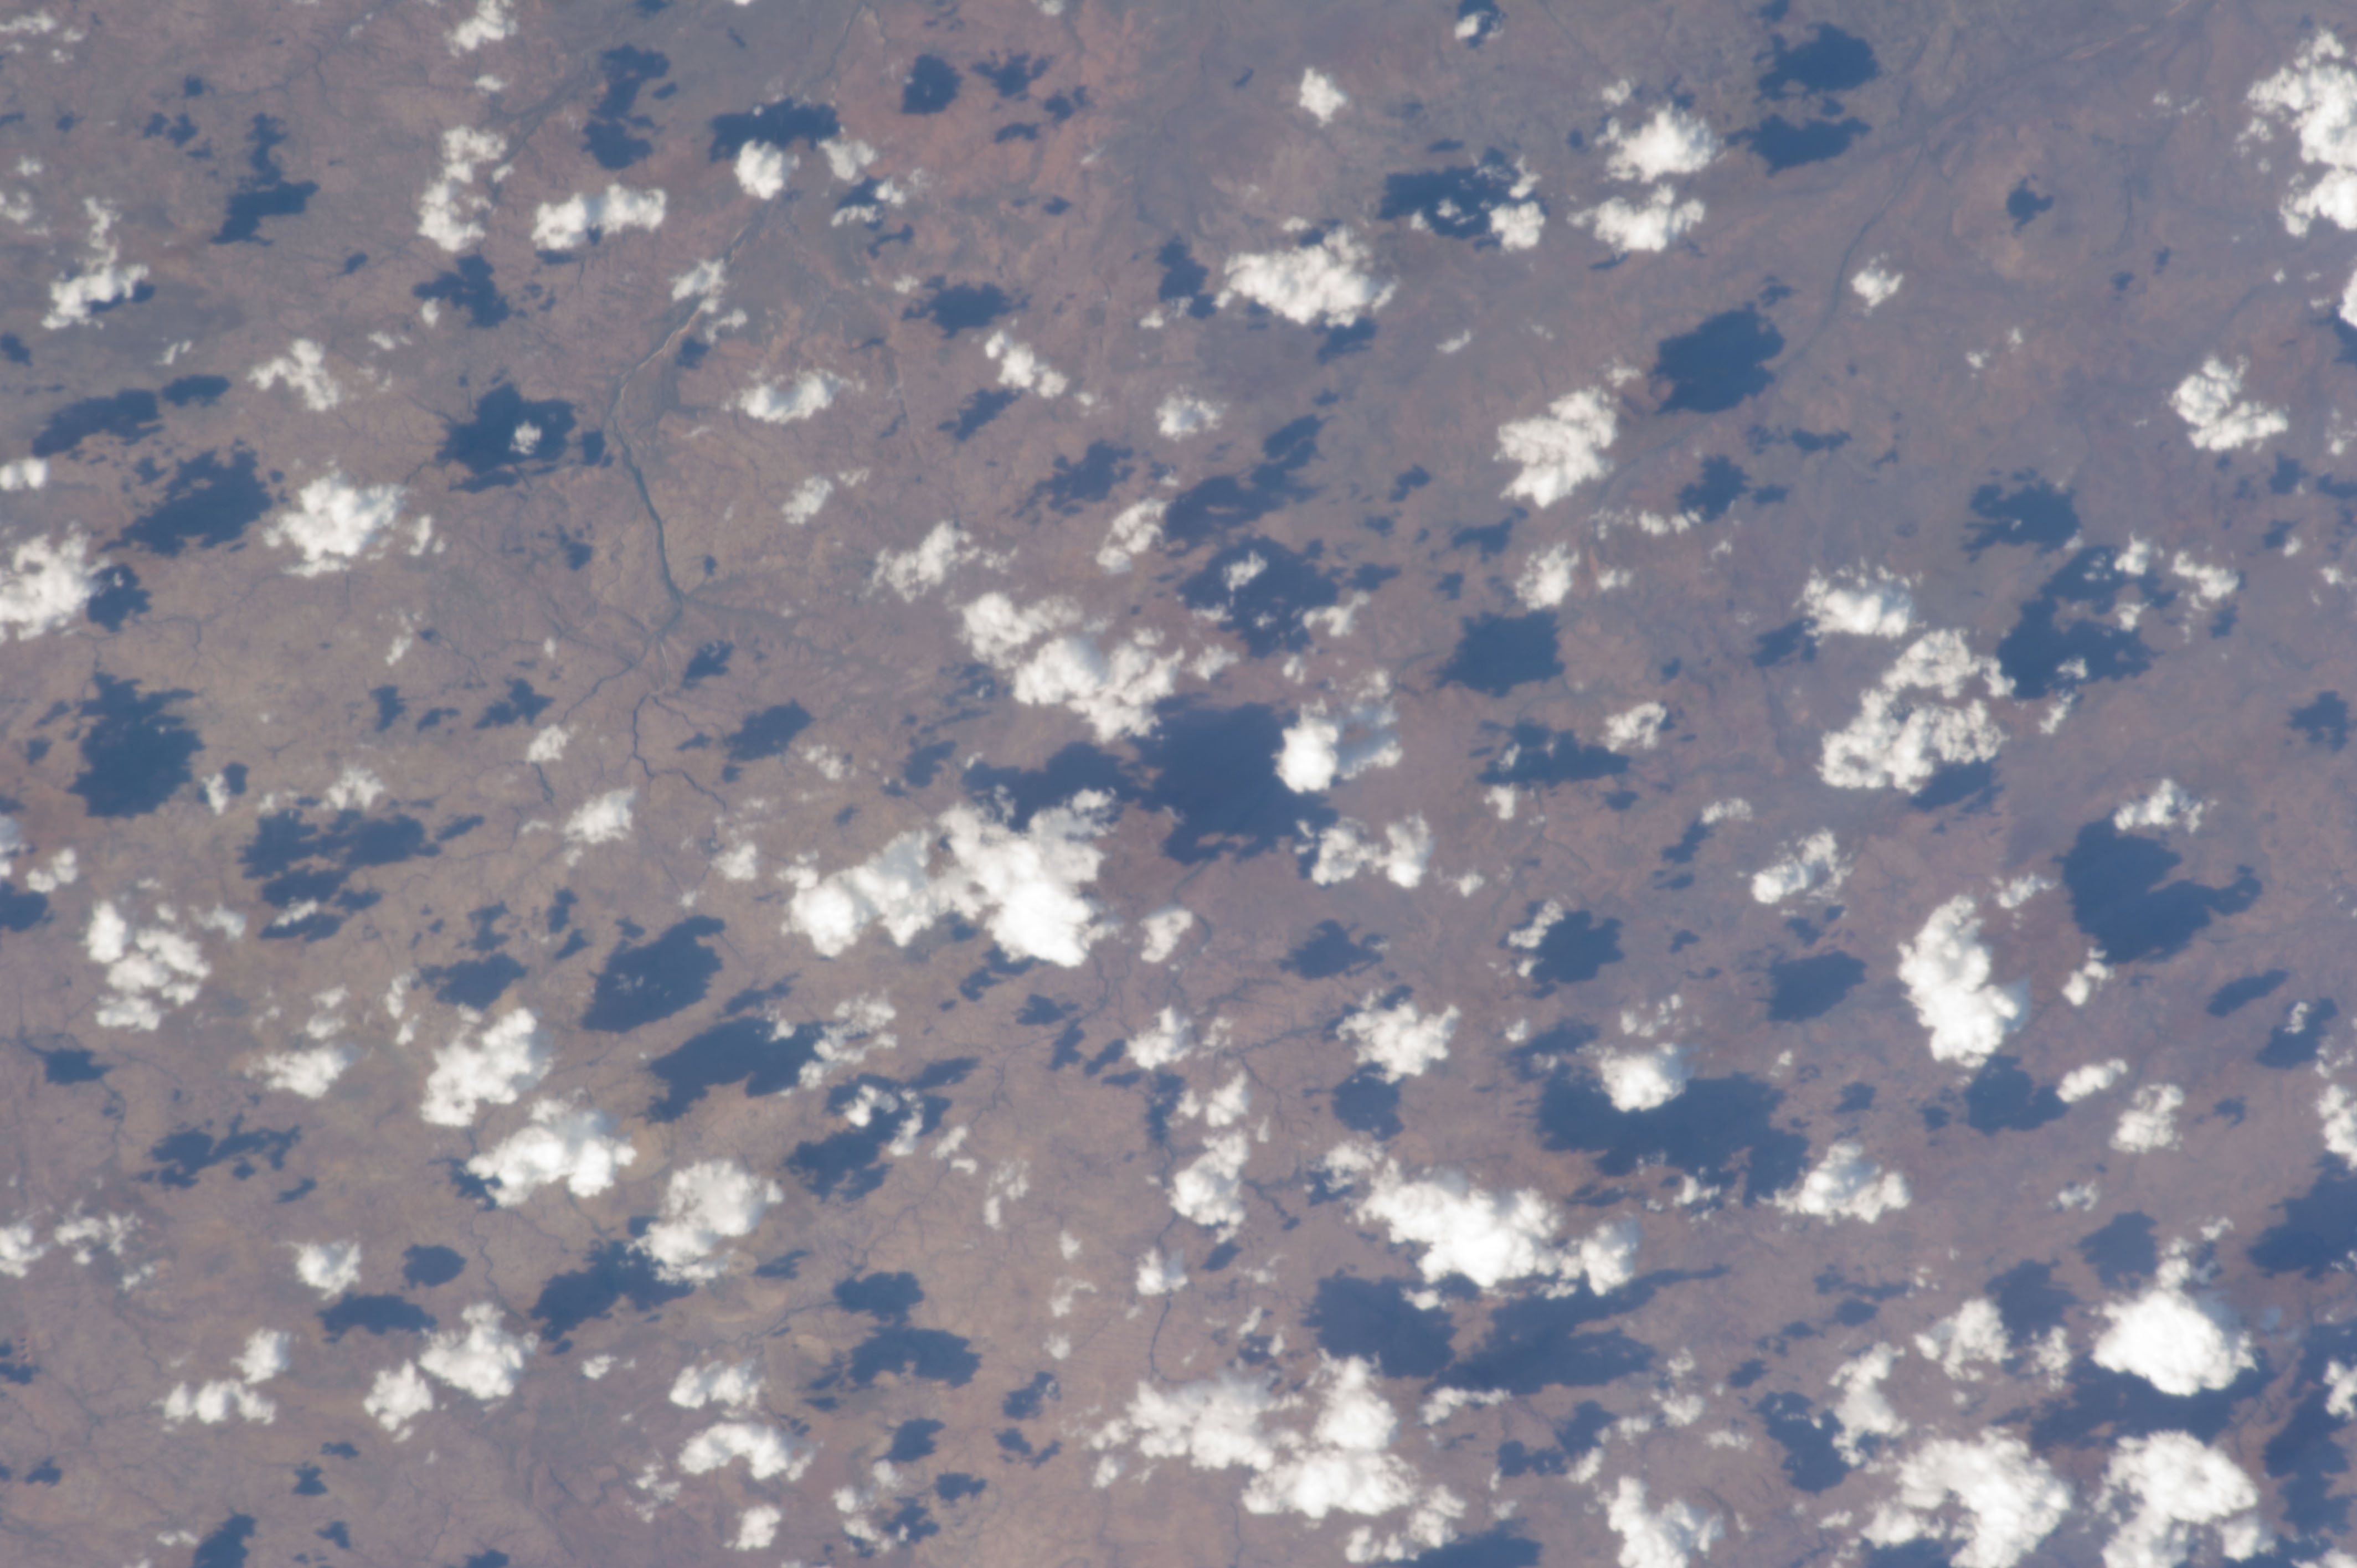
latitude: -16.6
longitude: 136.6
